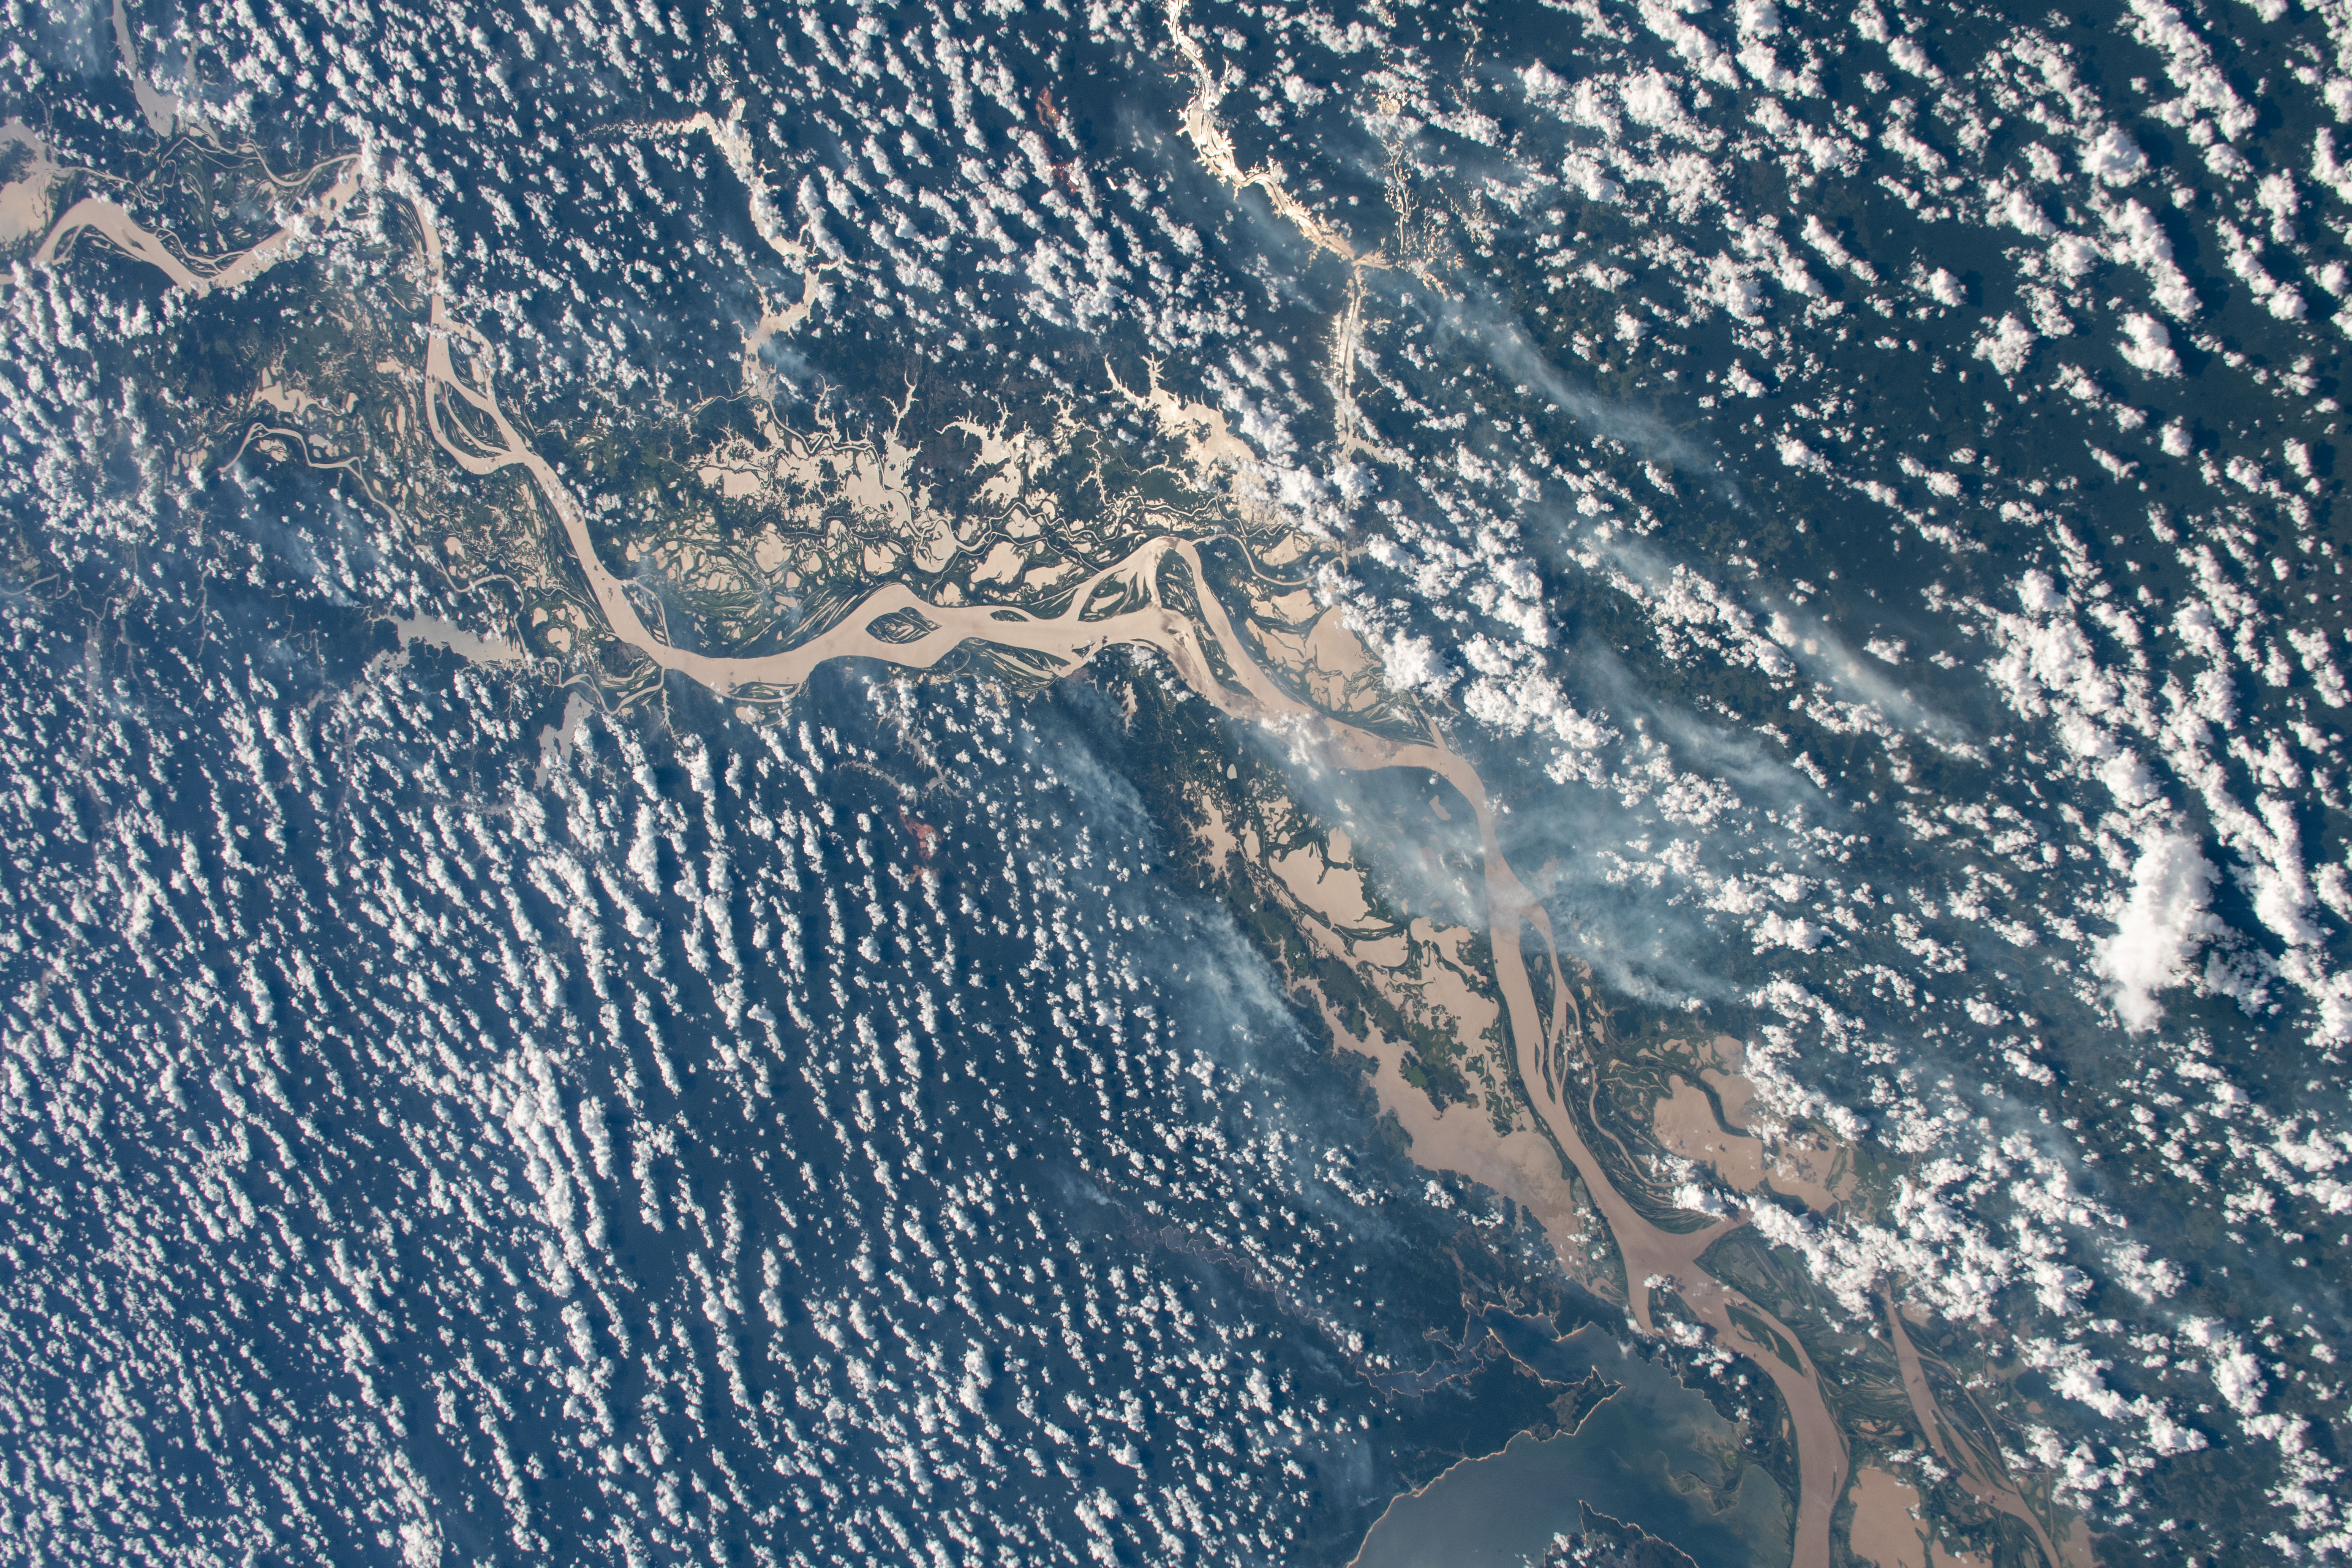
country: BRAZIL
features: LAGO GRANDE DO CURUAI, LAGOA TEPOUMA, LAGOA URARIA, AMAZON RIVER
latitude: -2.0
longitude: -55.0
